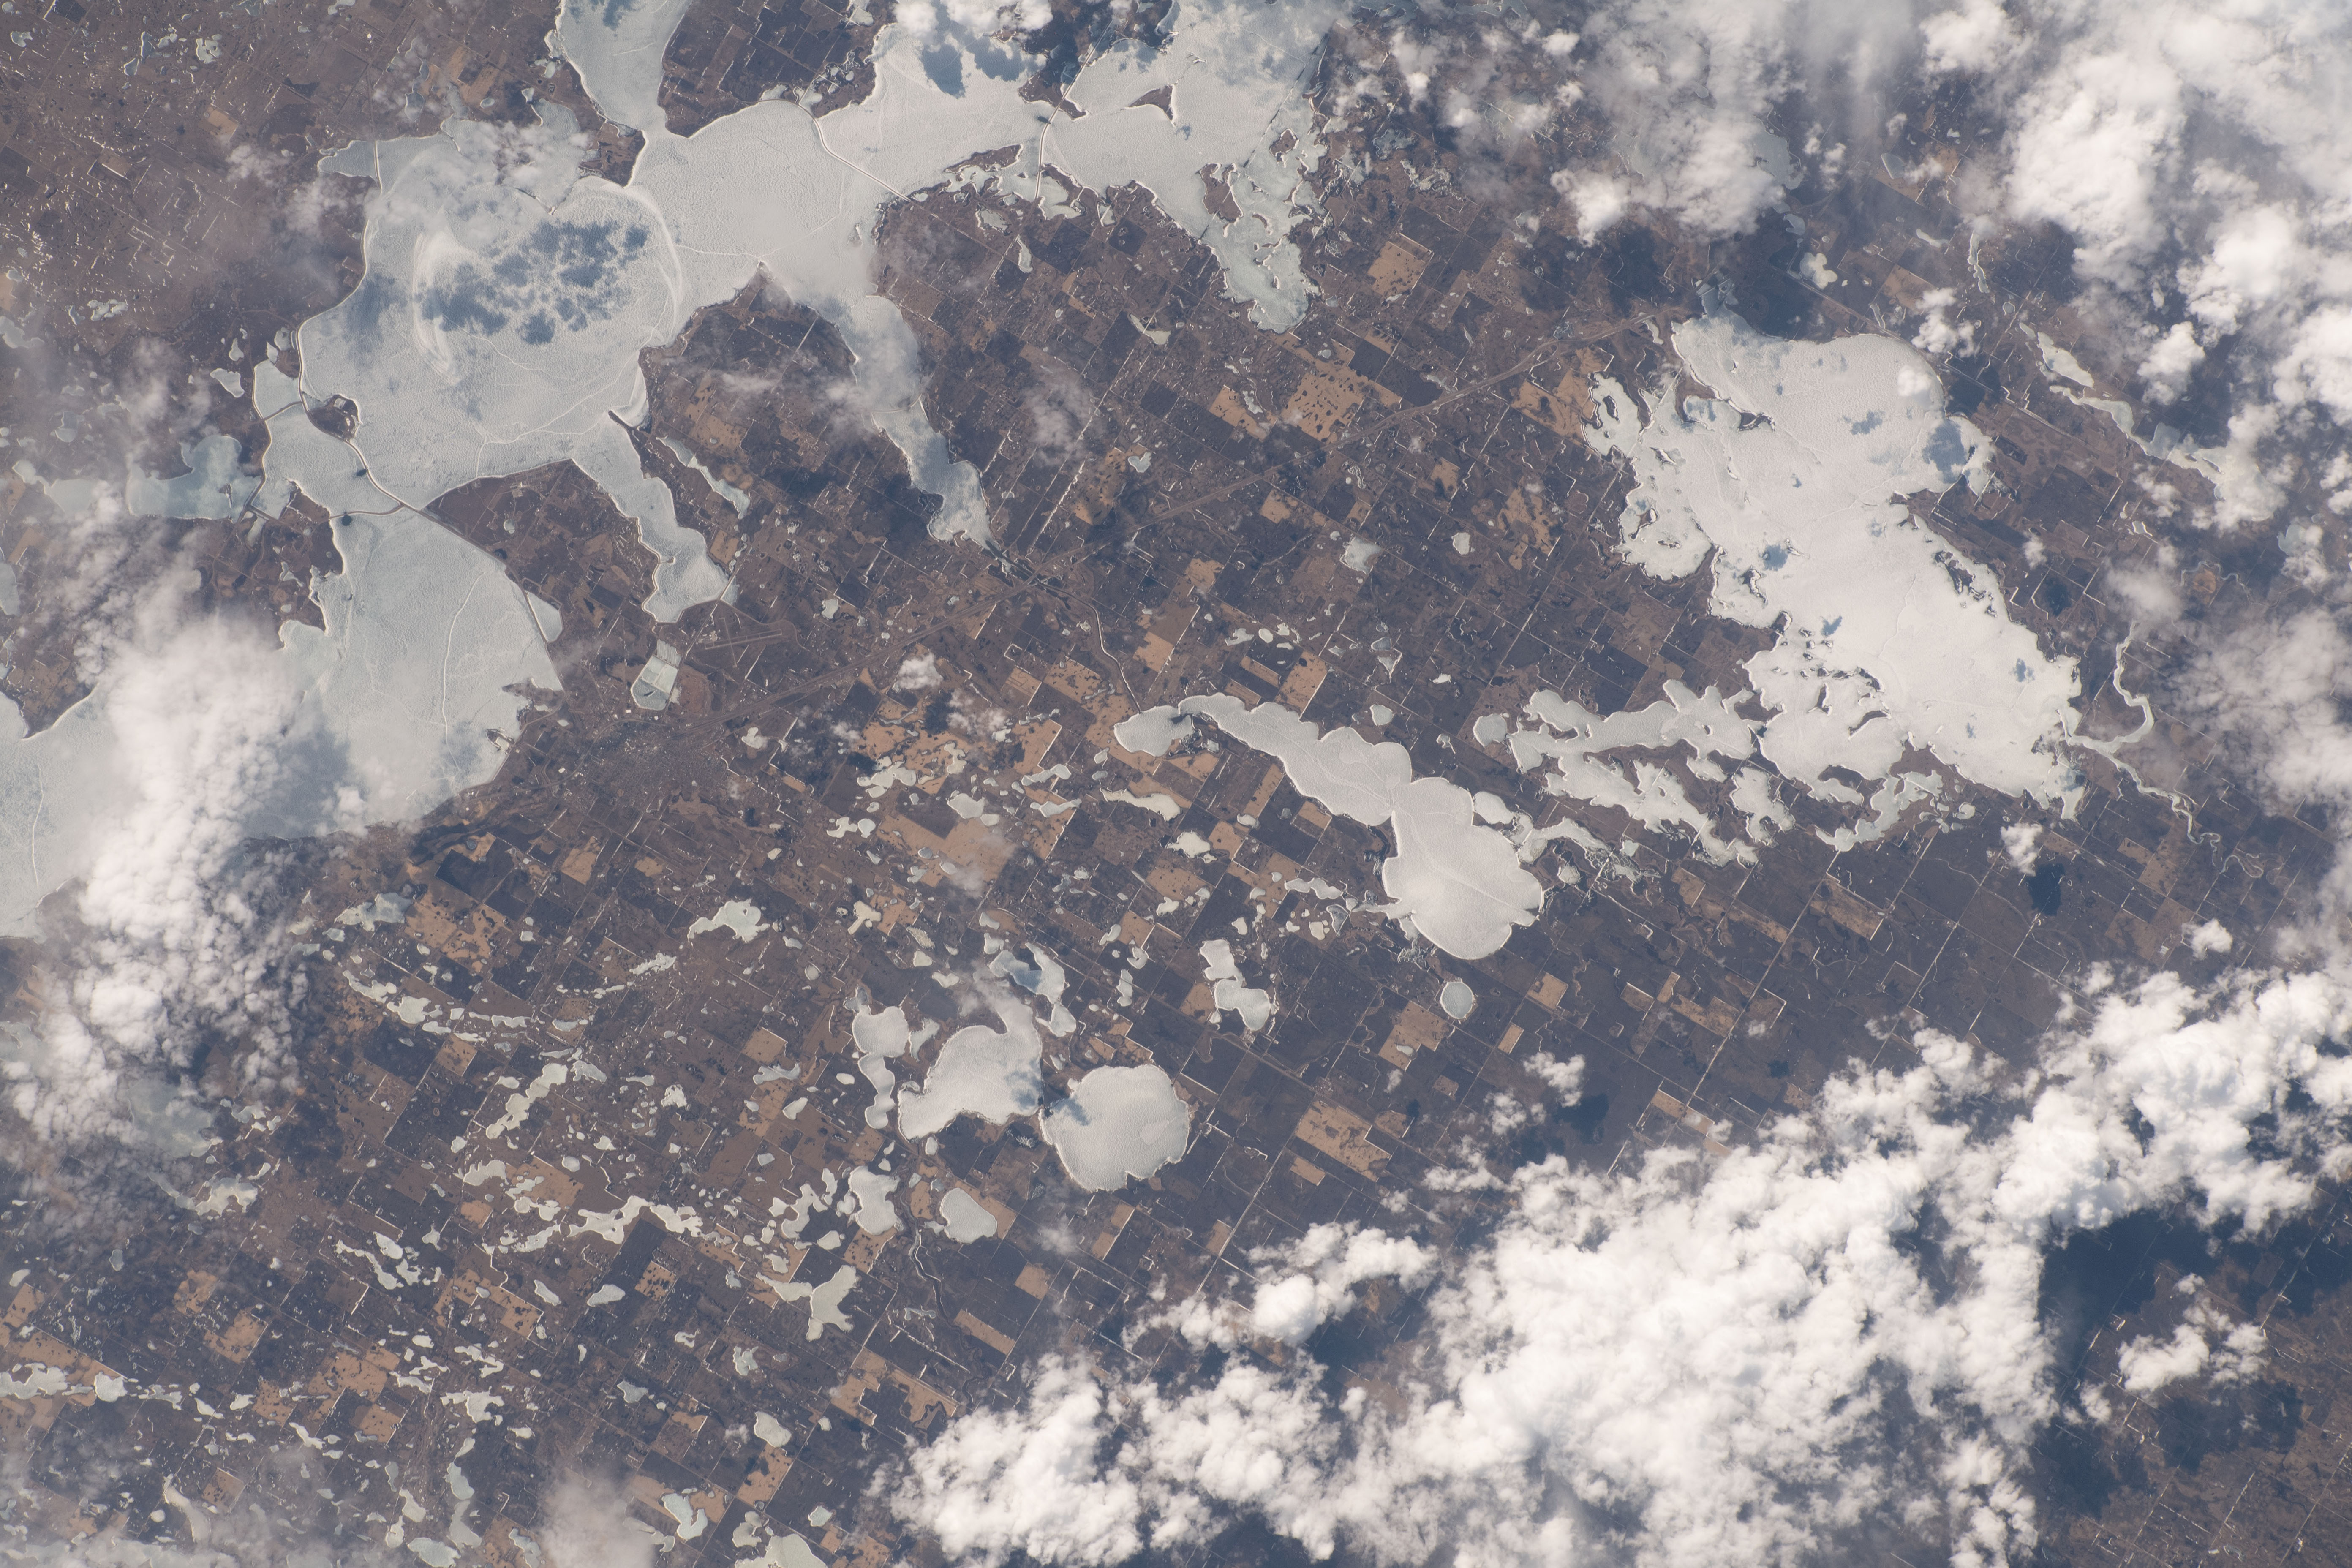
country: USA-NORTH DAKOTA
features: DRY LAKE, GRAND HARBOR, NORTH DAKOTA
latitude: 48.2
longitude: -98.9
